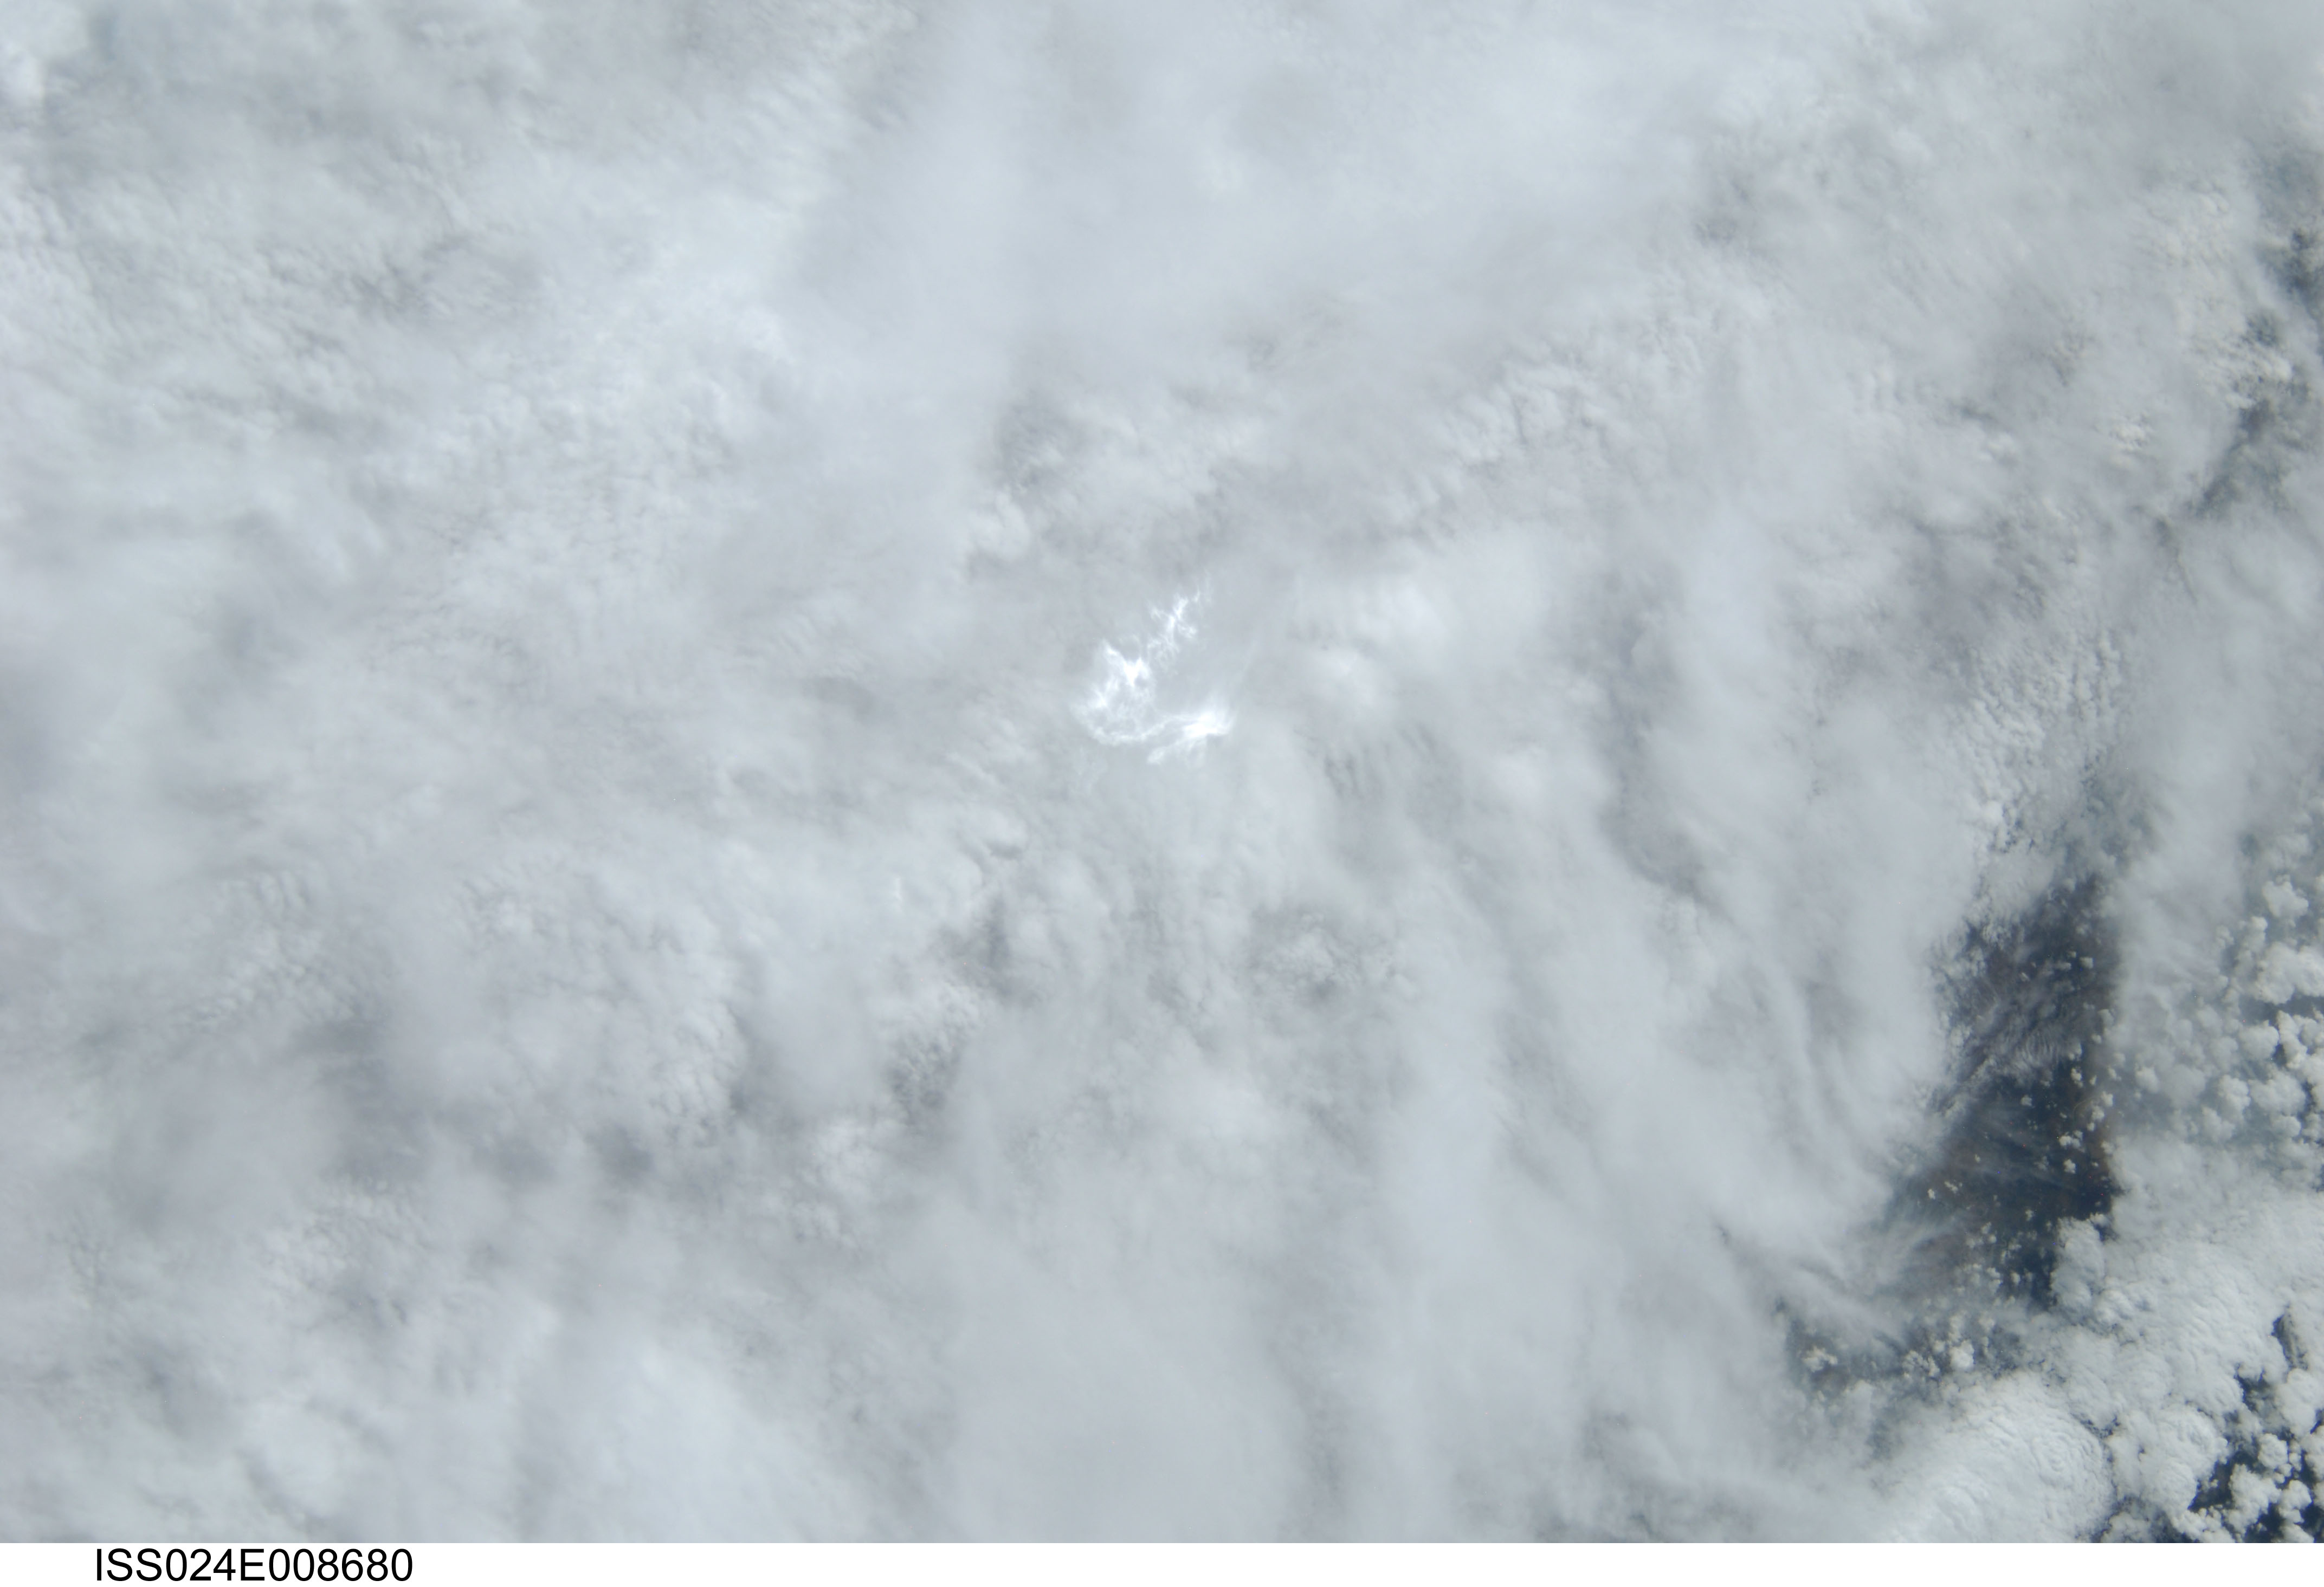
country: ASIA
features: STEPPE TERRAIN FEATURES, BROKEN LOW CLOUD OVERCAST
